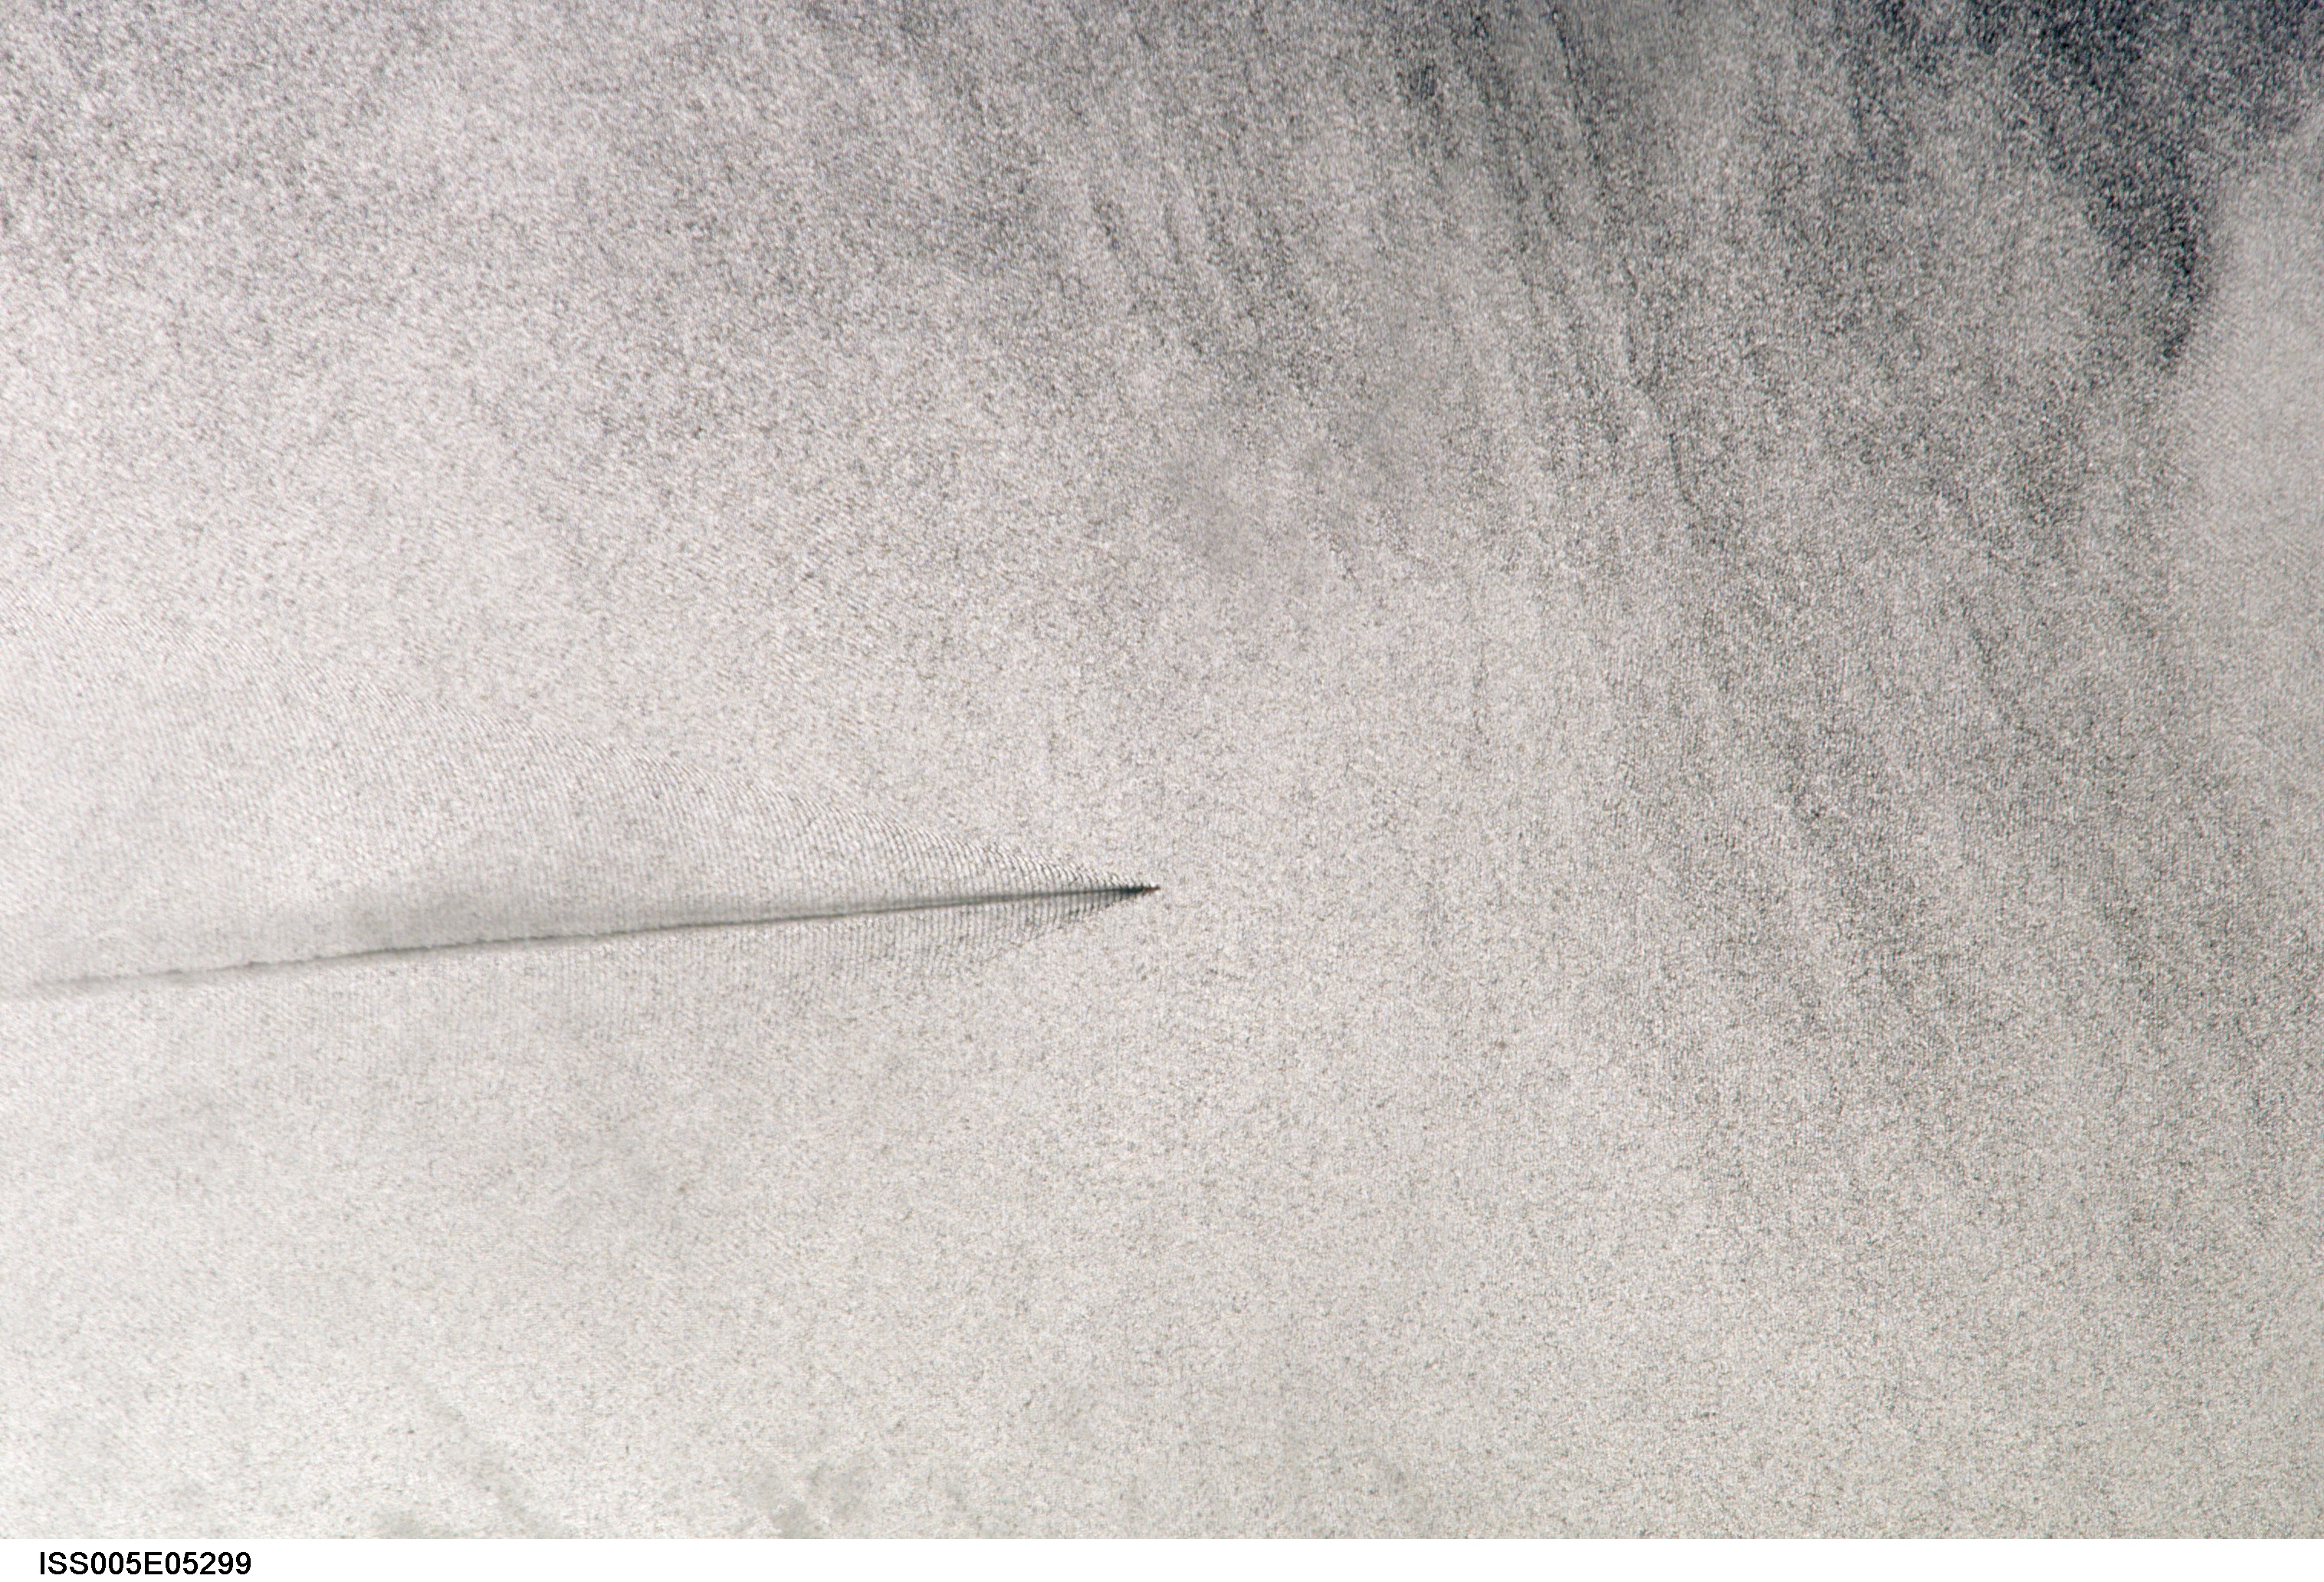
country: MEDITERRANEAN SEA
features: SHIP WAKE
